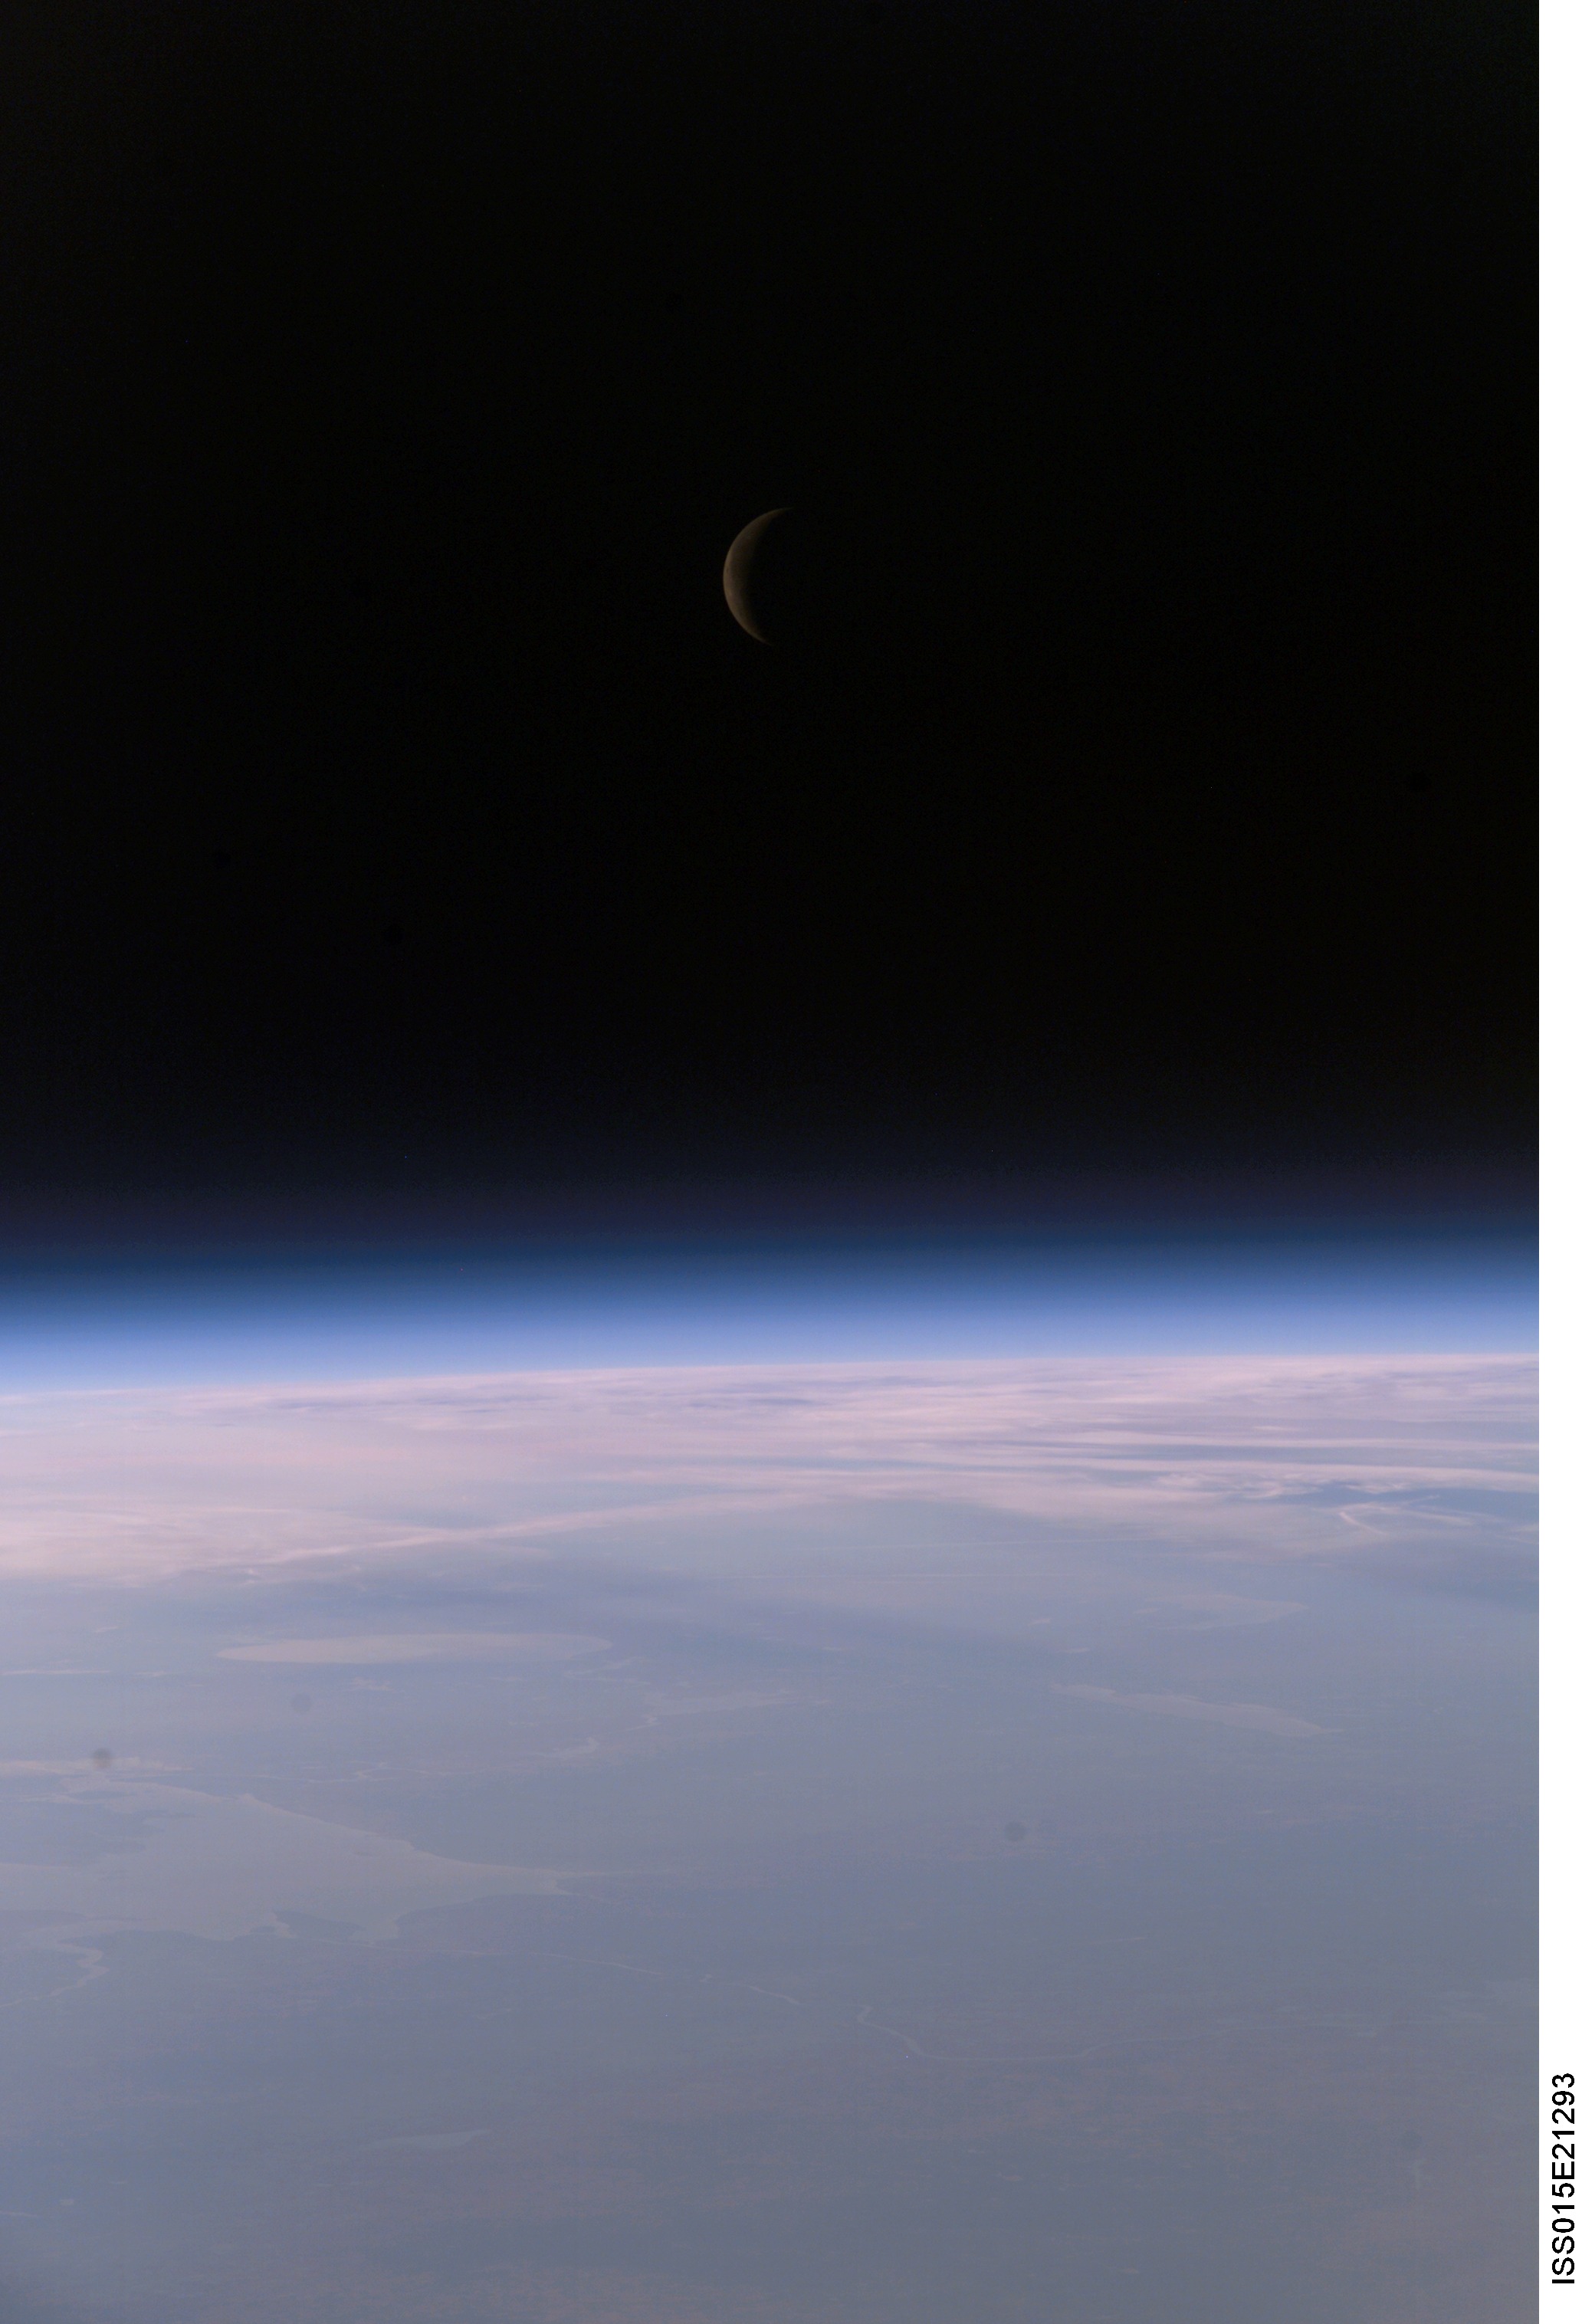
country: ASIA
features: PAN-CRESCENT MOON, CLOUDS
